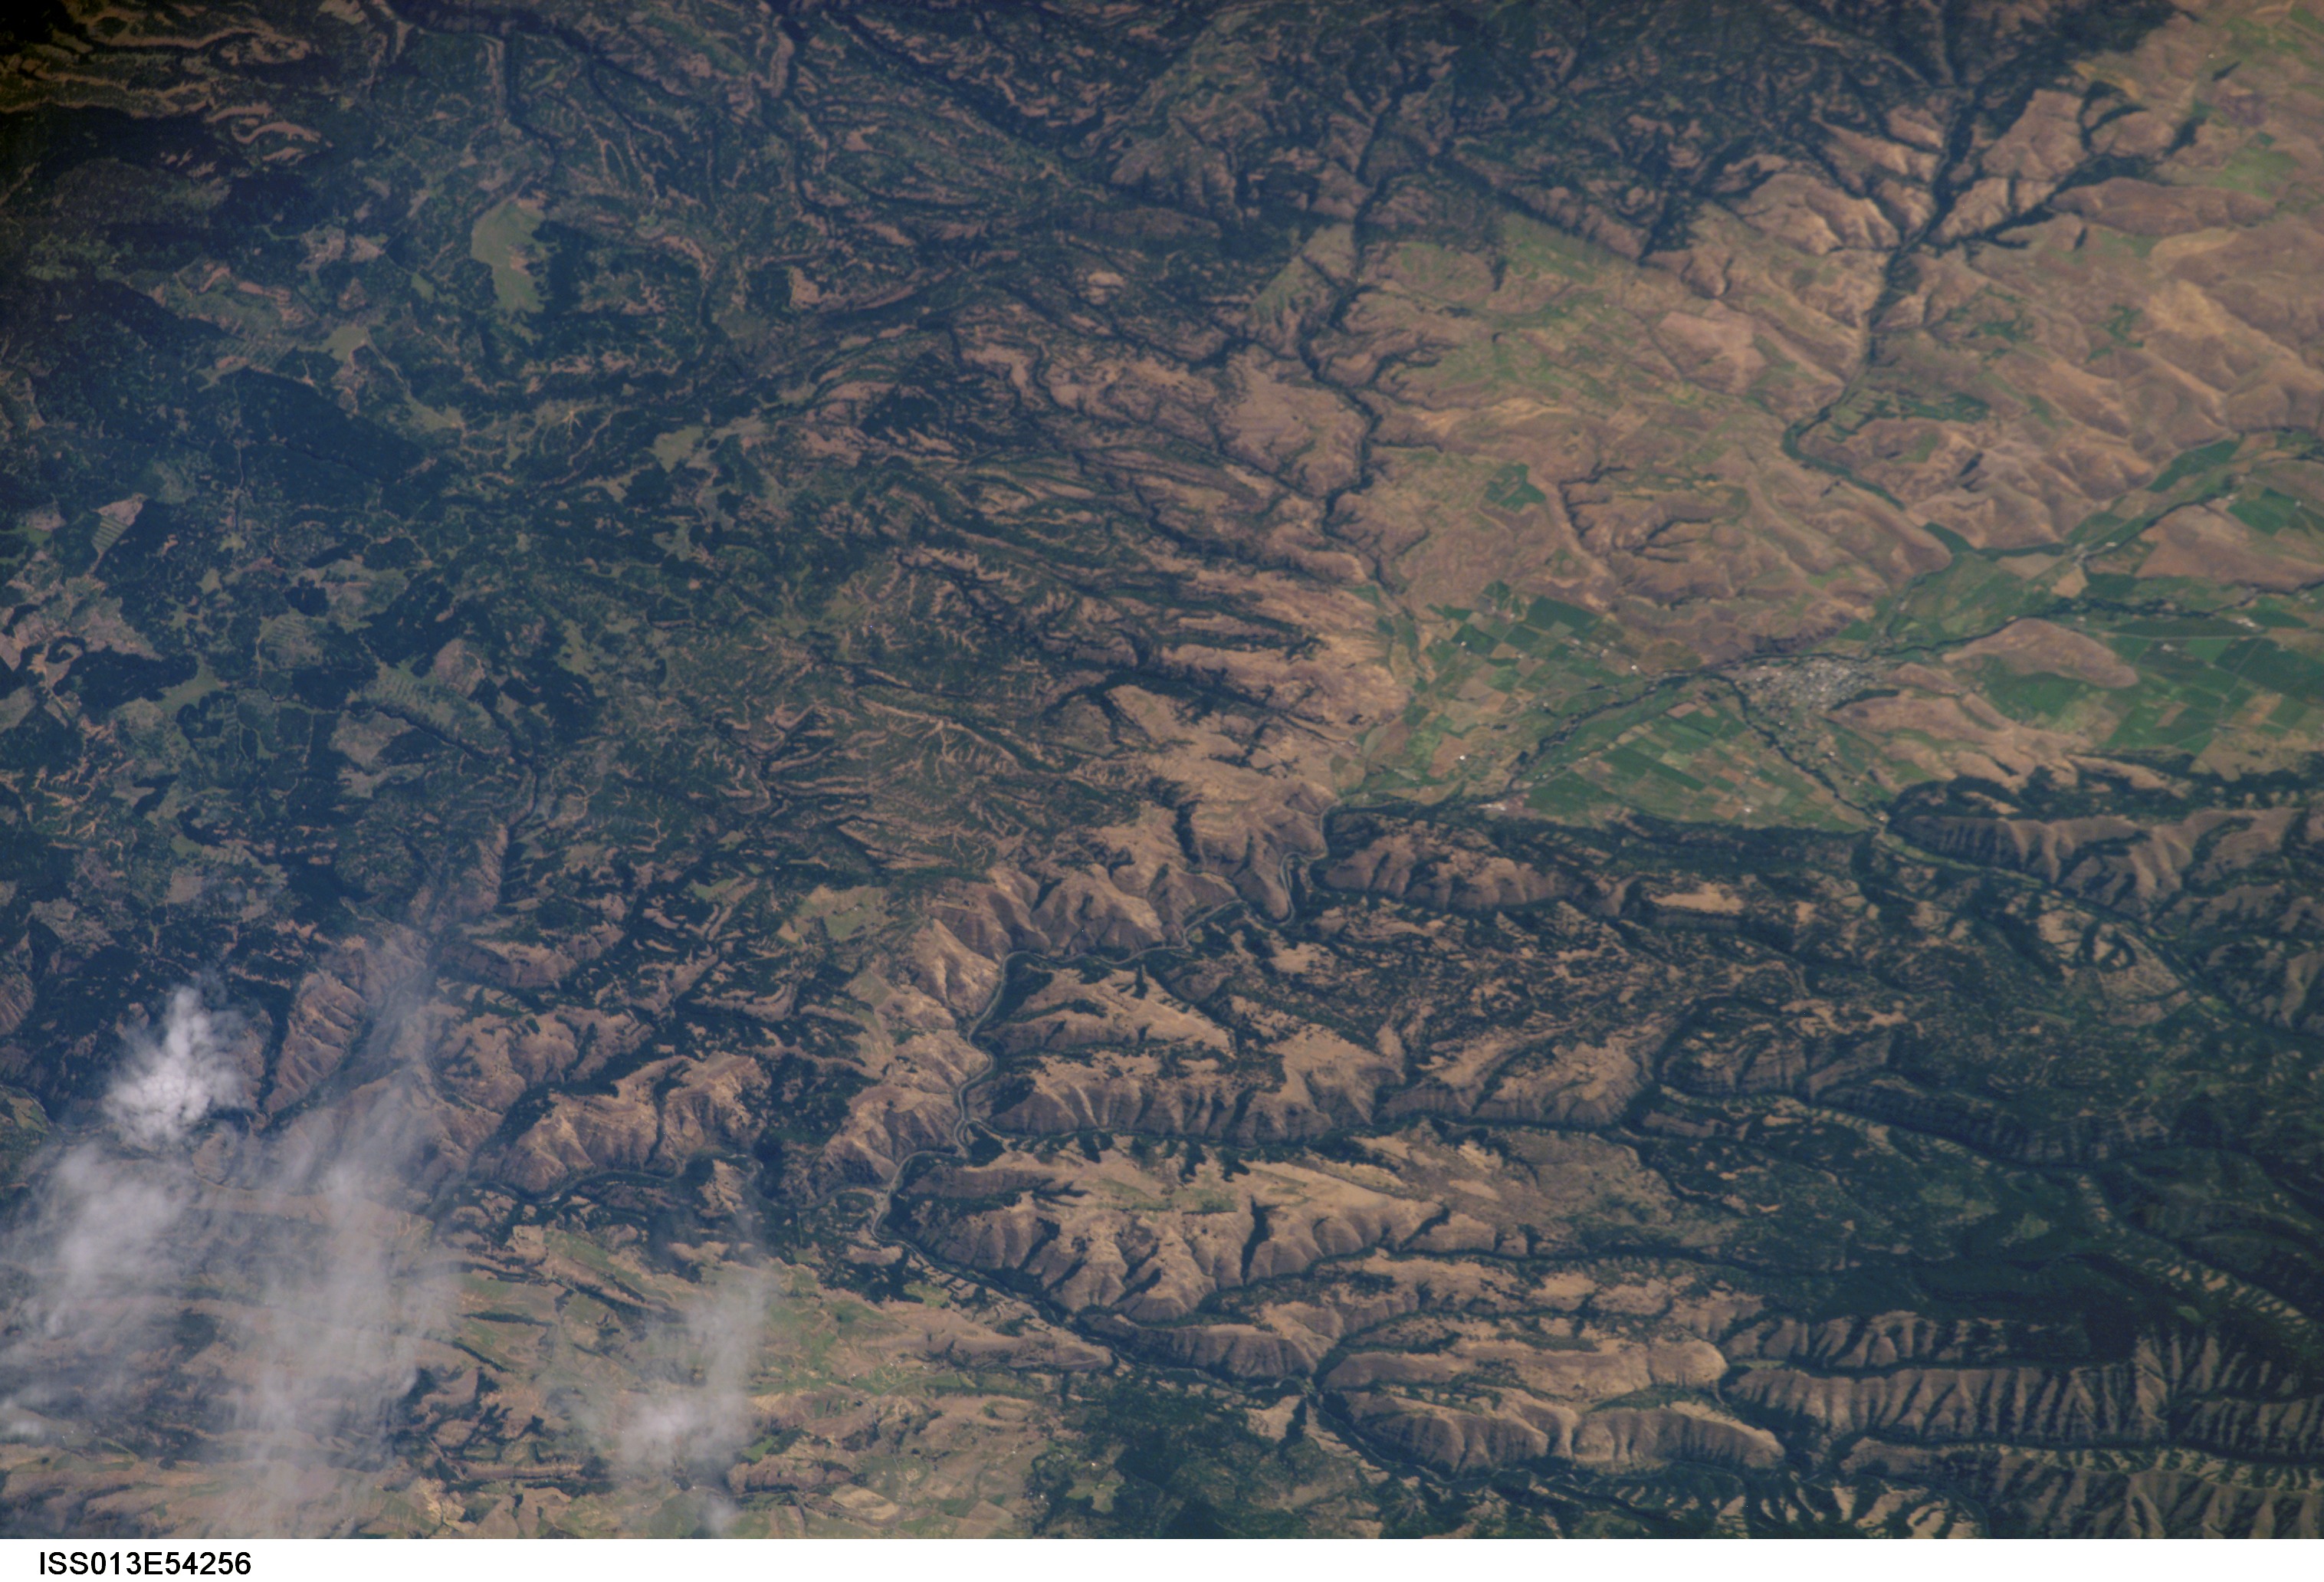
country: USA-OREGON
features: WALLOWA MTS., WALLOWA, AGR.
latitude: 45.6
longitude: -117.6
